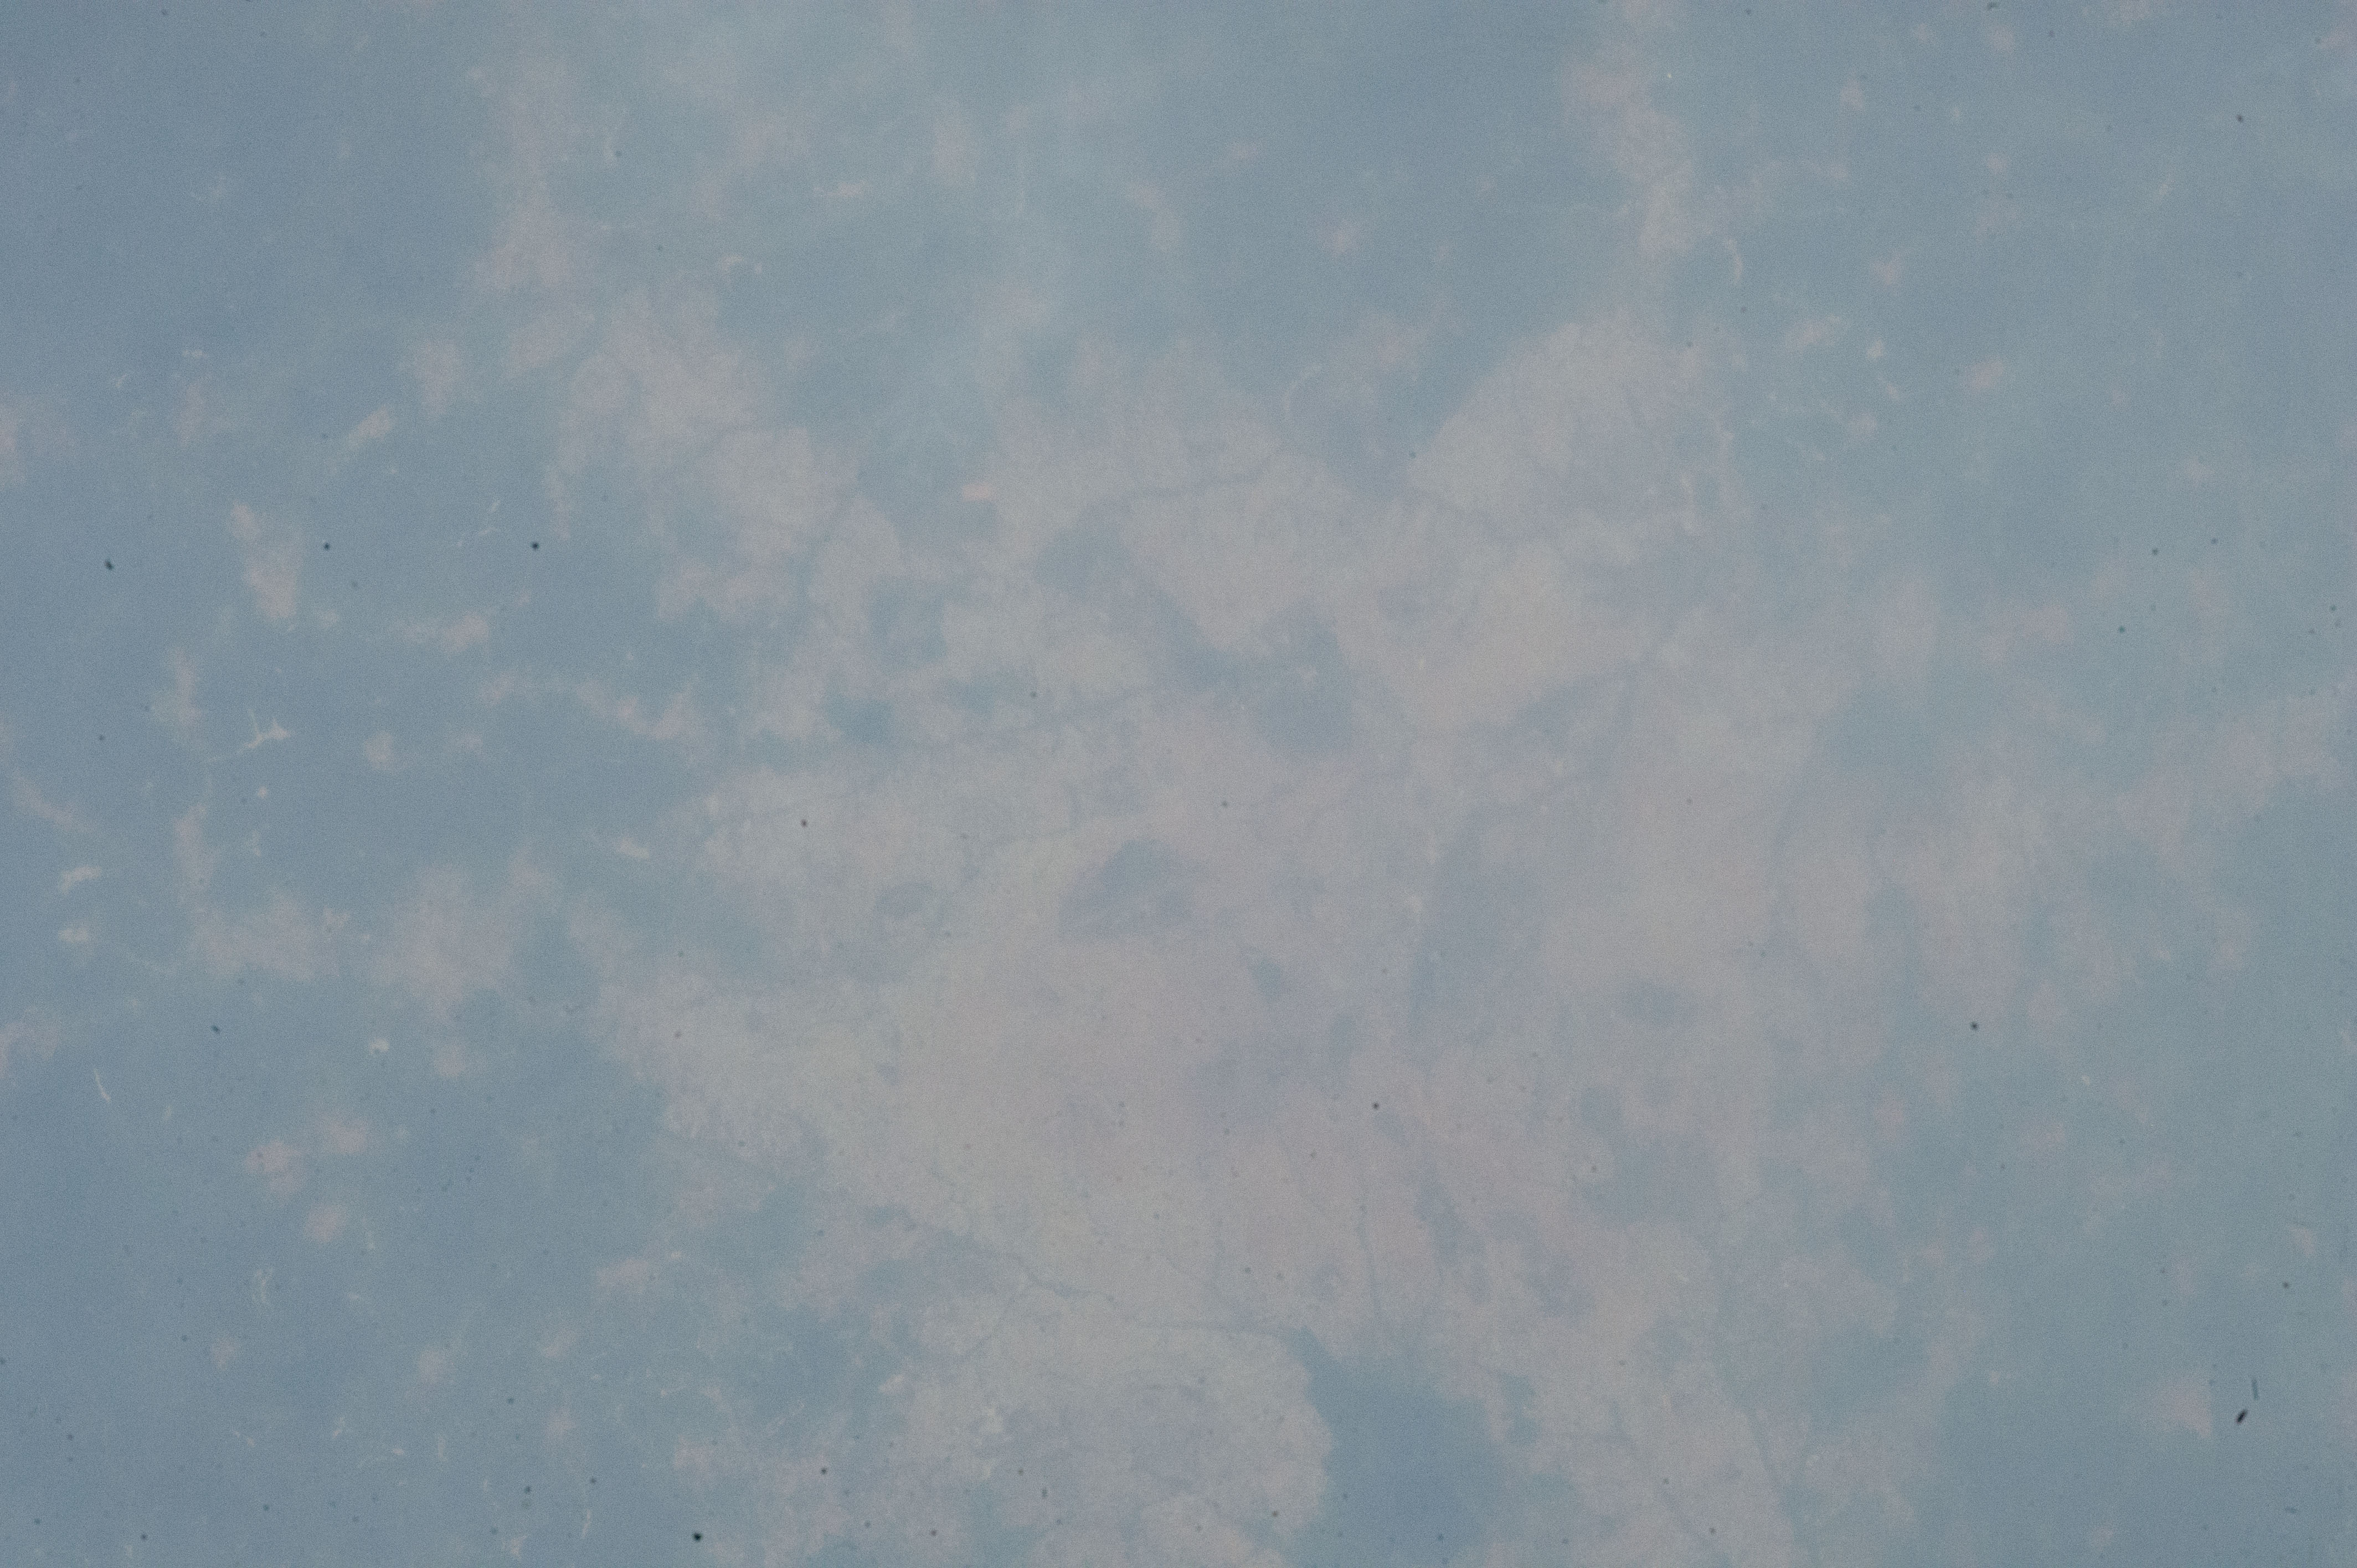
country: GHANA
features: KUMASI, URBAN AREAS, FOR. AREA, SOFT, DENSE HAZE
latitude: 6.7
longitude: -1.6
